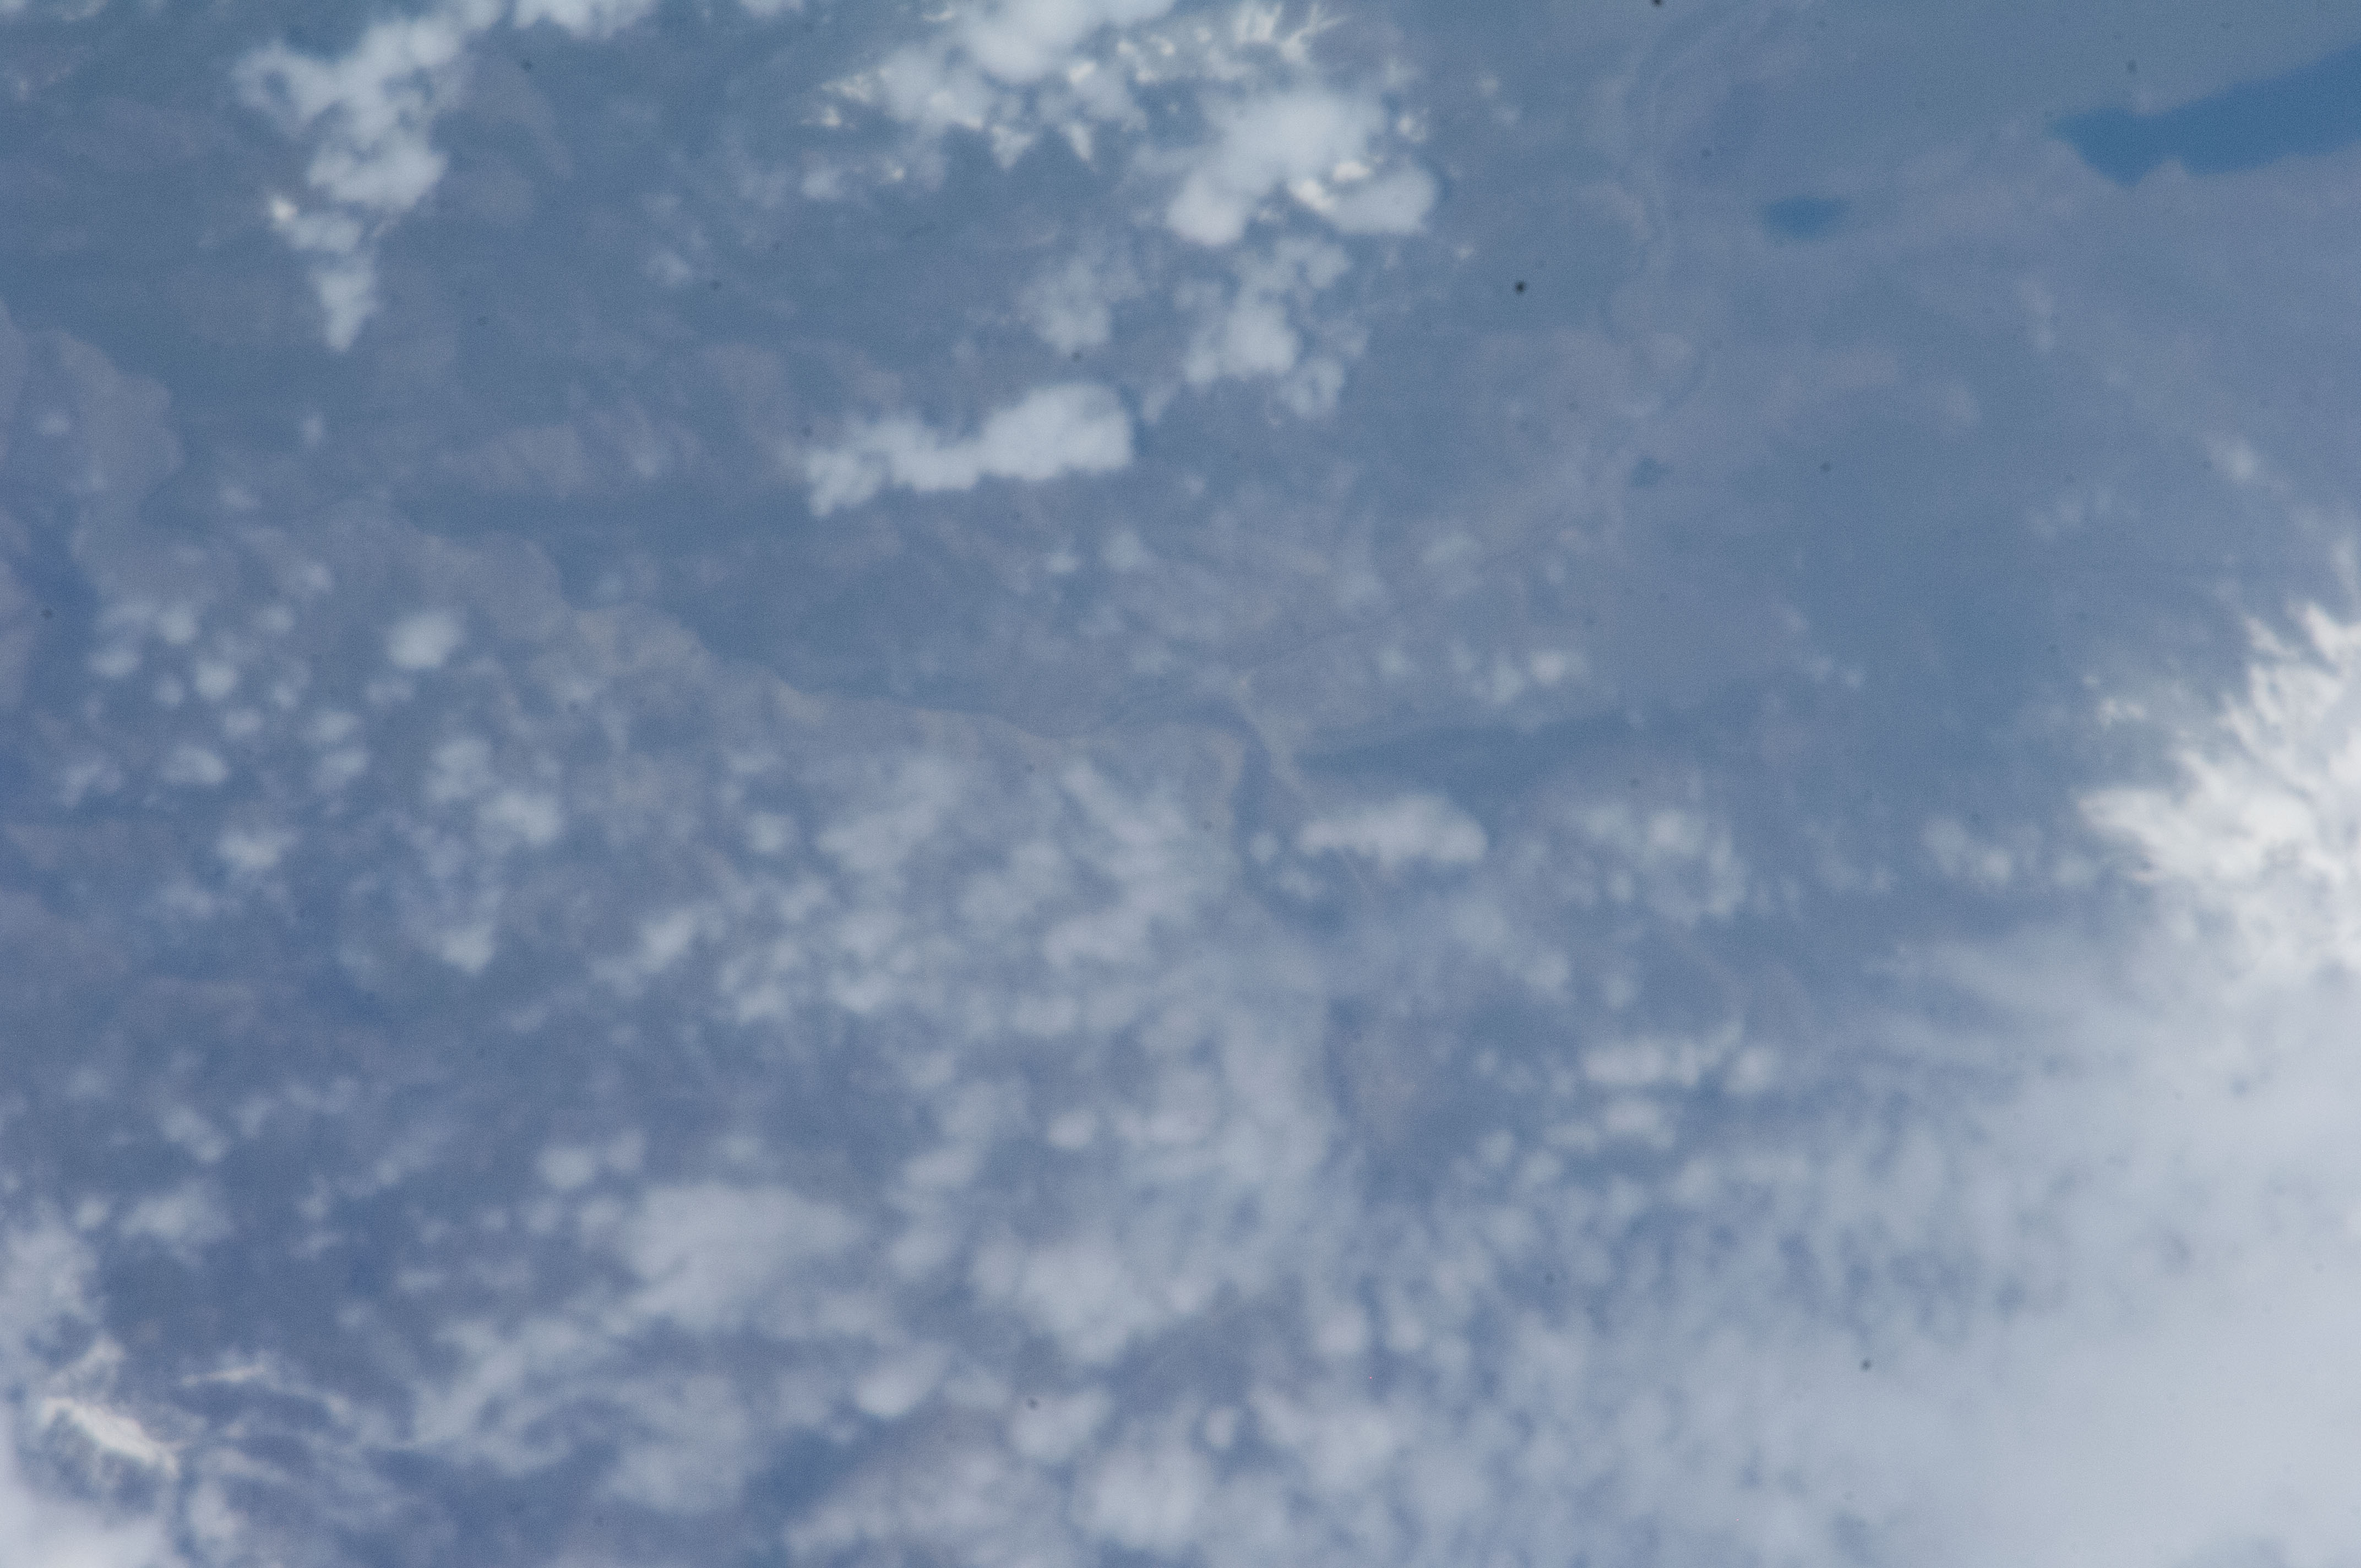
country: USA-IDAHO
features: SALMON RIVER MTS., FOR., RAVINES, SALMON R. V., STANLEY AREA, SOFT
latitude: 44.2
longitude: -114.9
